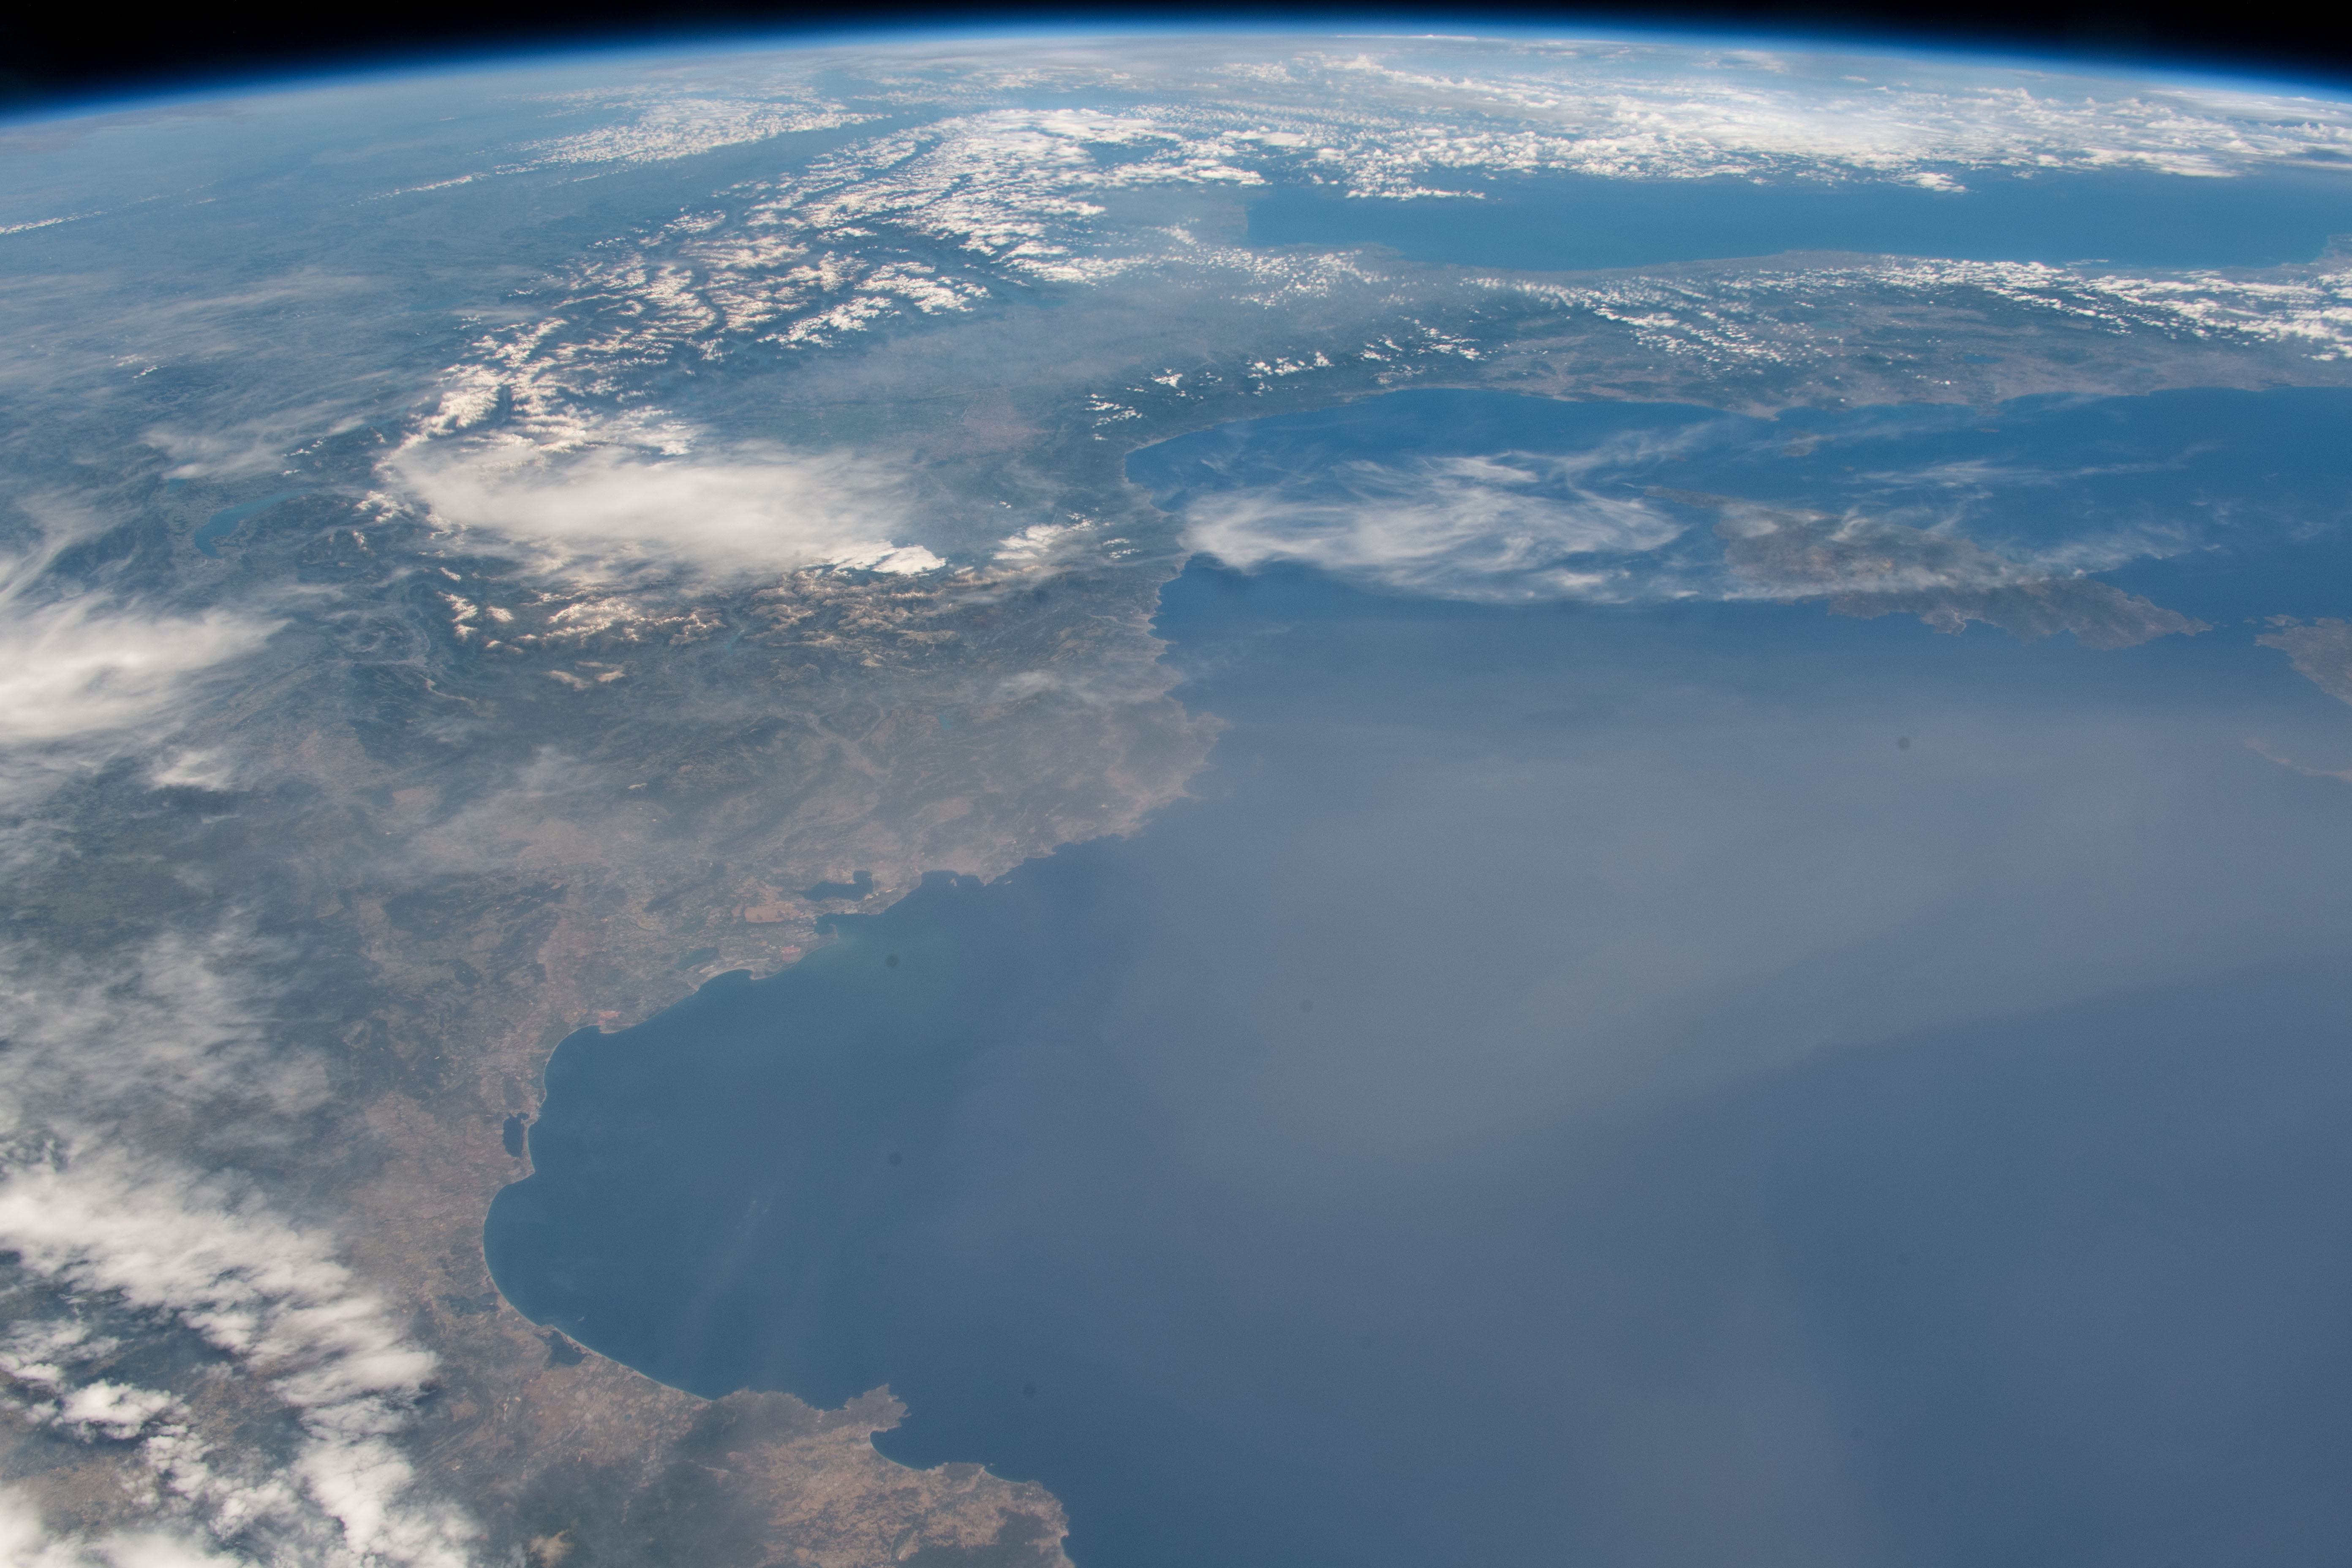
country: FRANCE
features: CORSICA, MONACO, MILAN, RHONE ALPES, MARSEILLE
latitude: 43.0
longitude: 6.5
